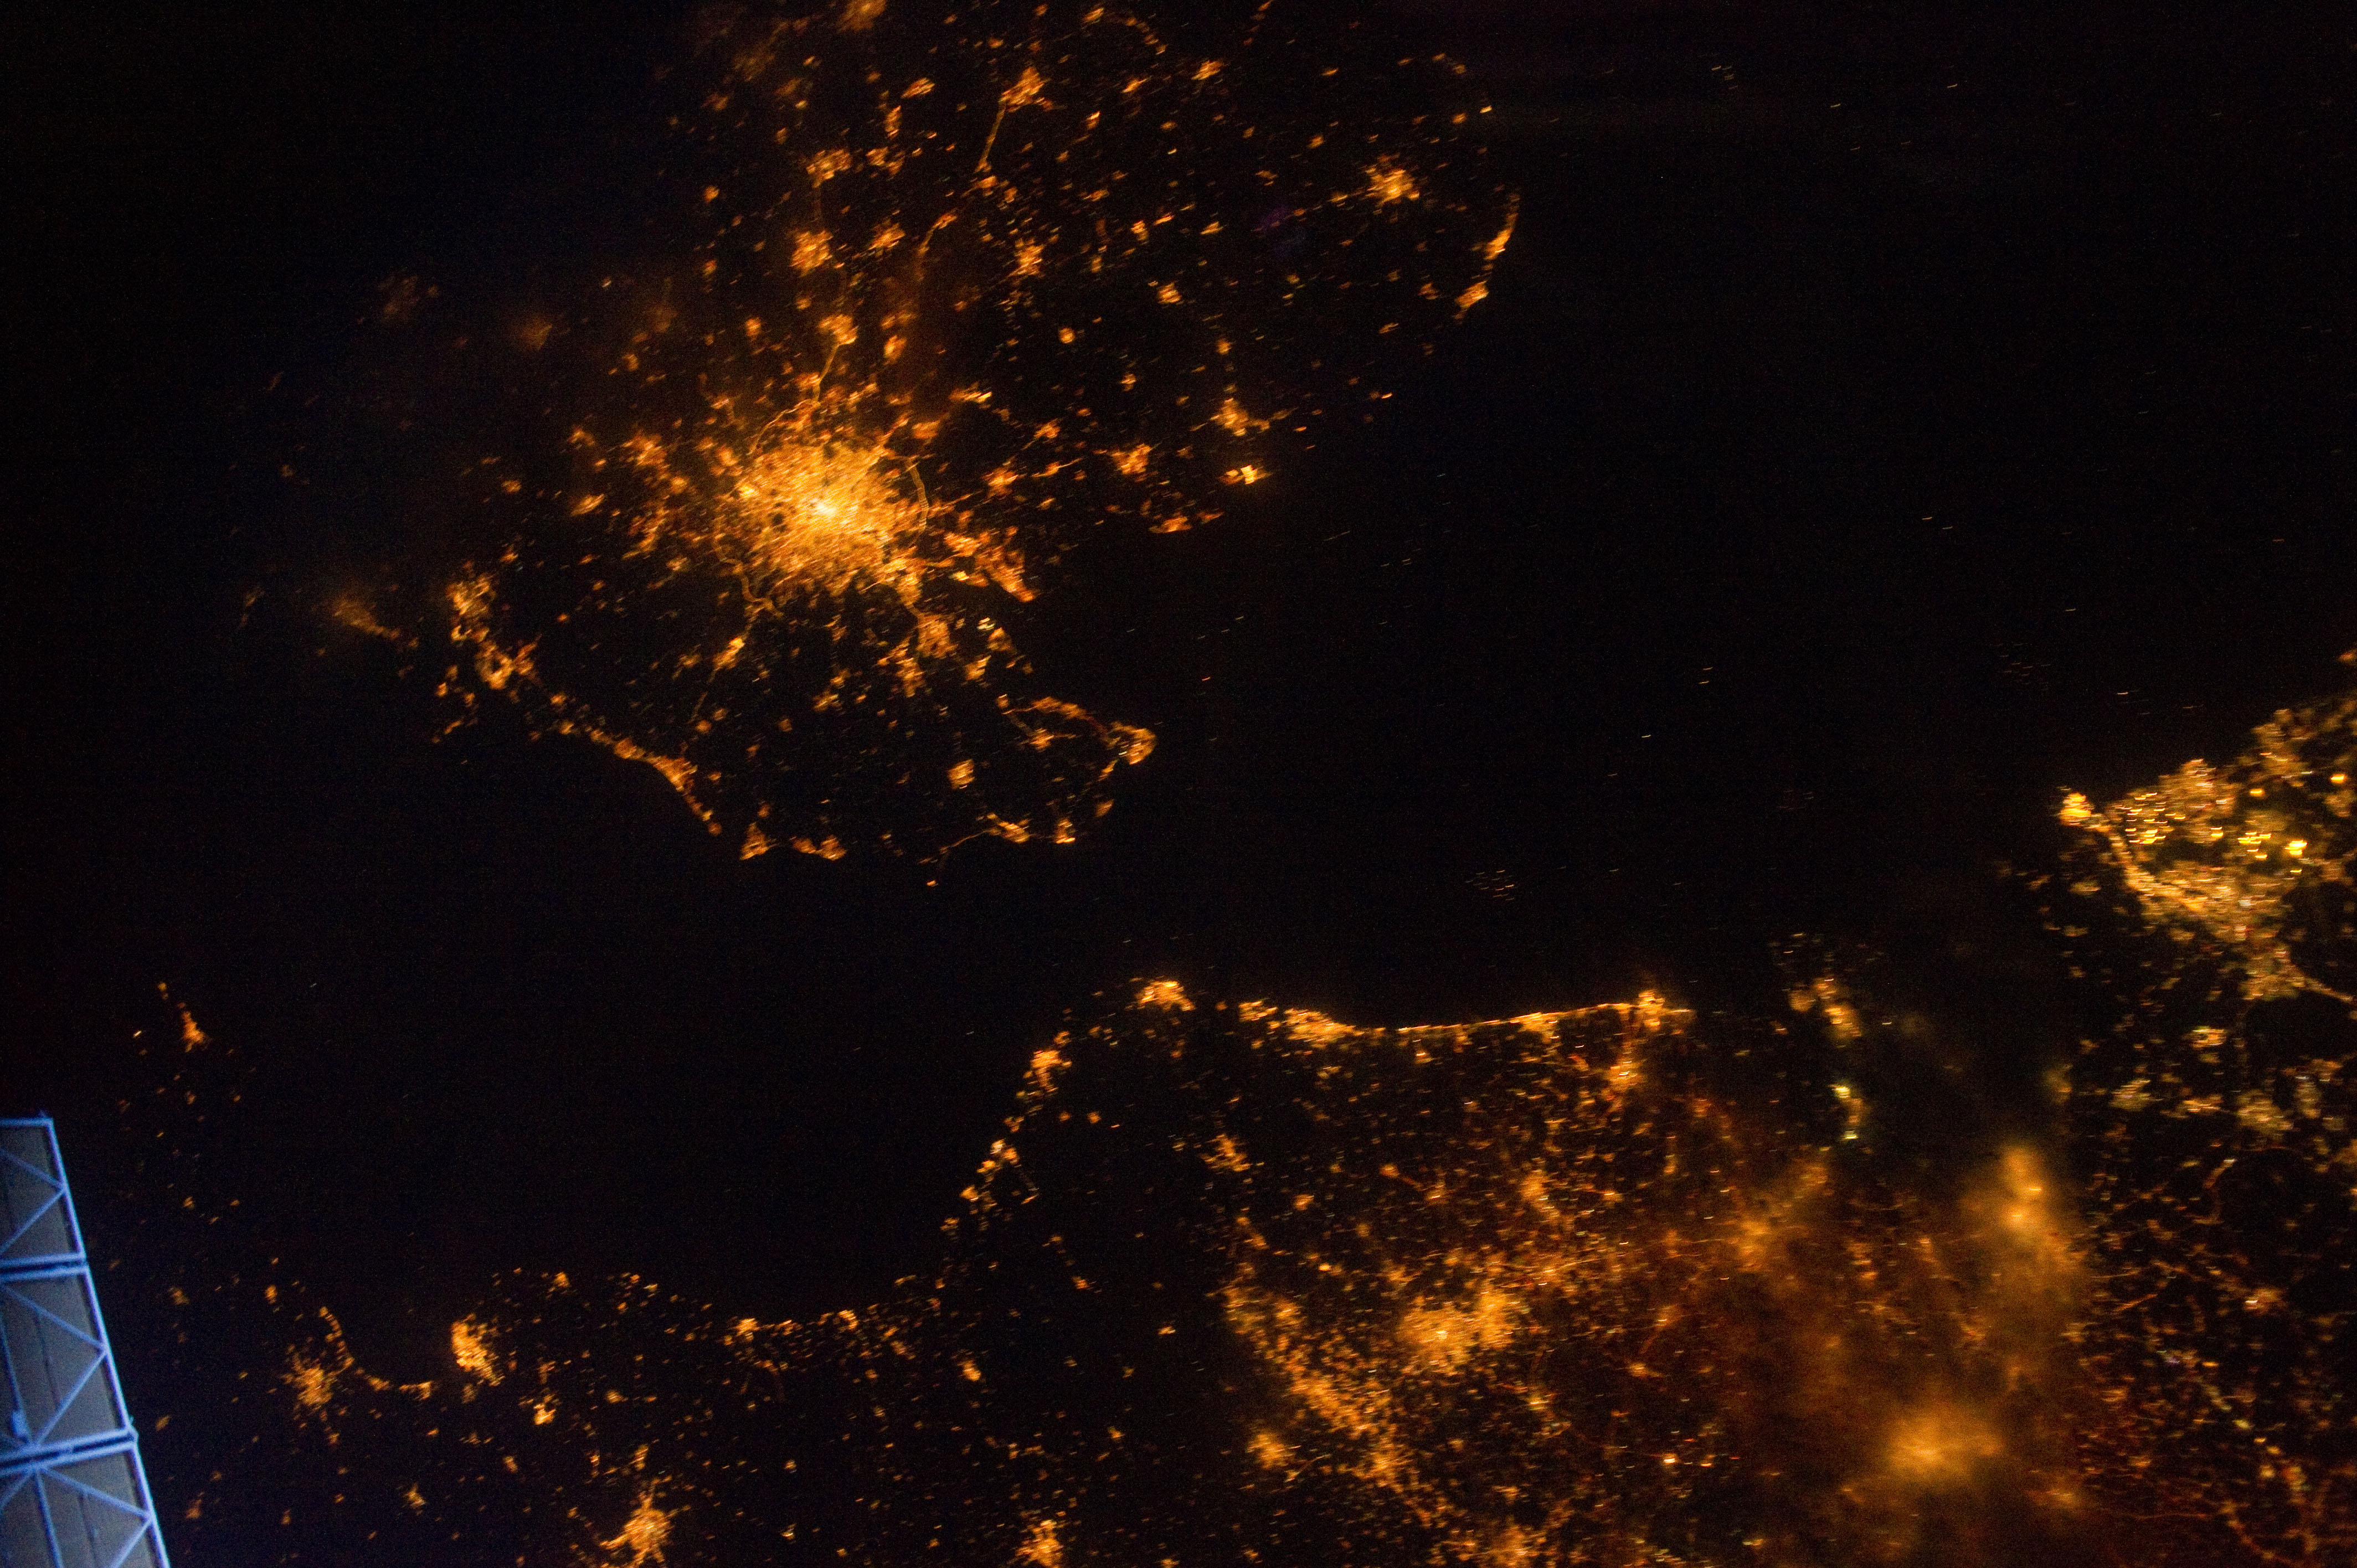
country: UK-ENGLAND
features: LONDON AT NIGHT, ISS, BRUSSELS, ROTTERDAM
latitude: 51.5
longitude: 1.5
